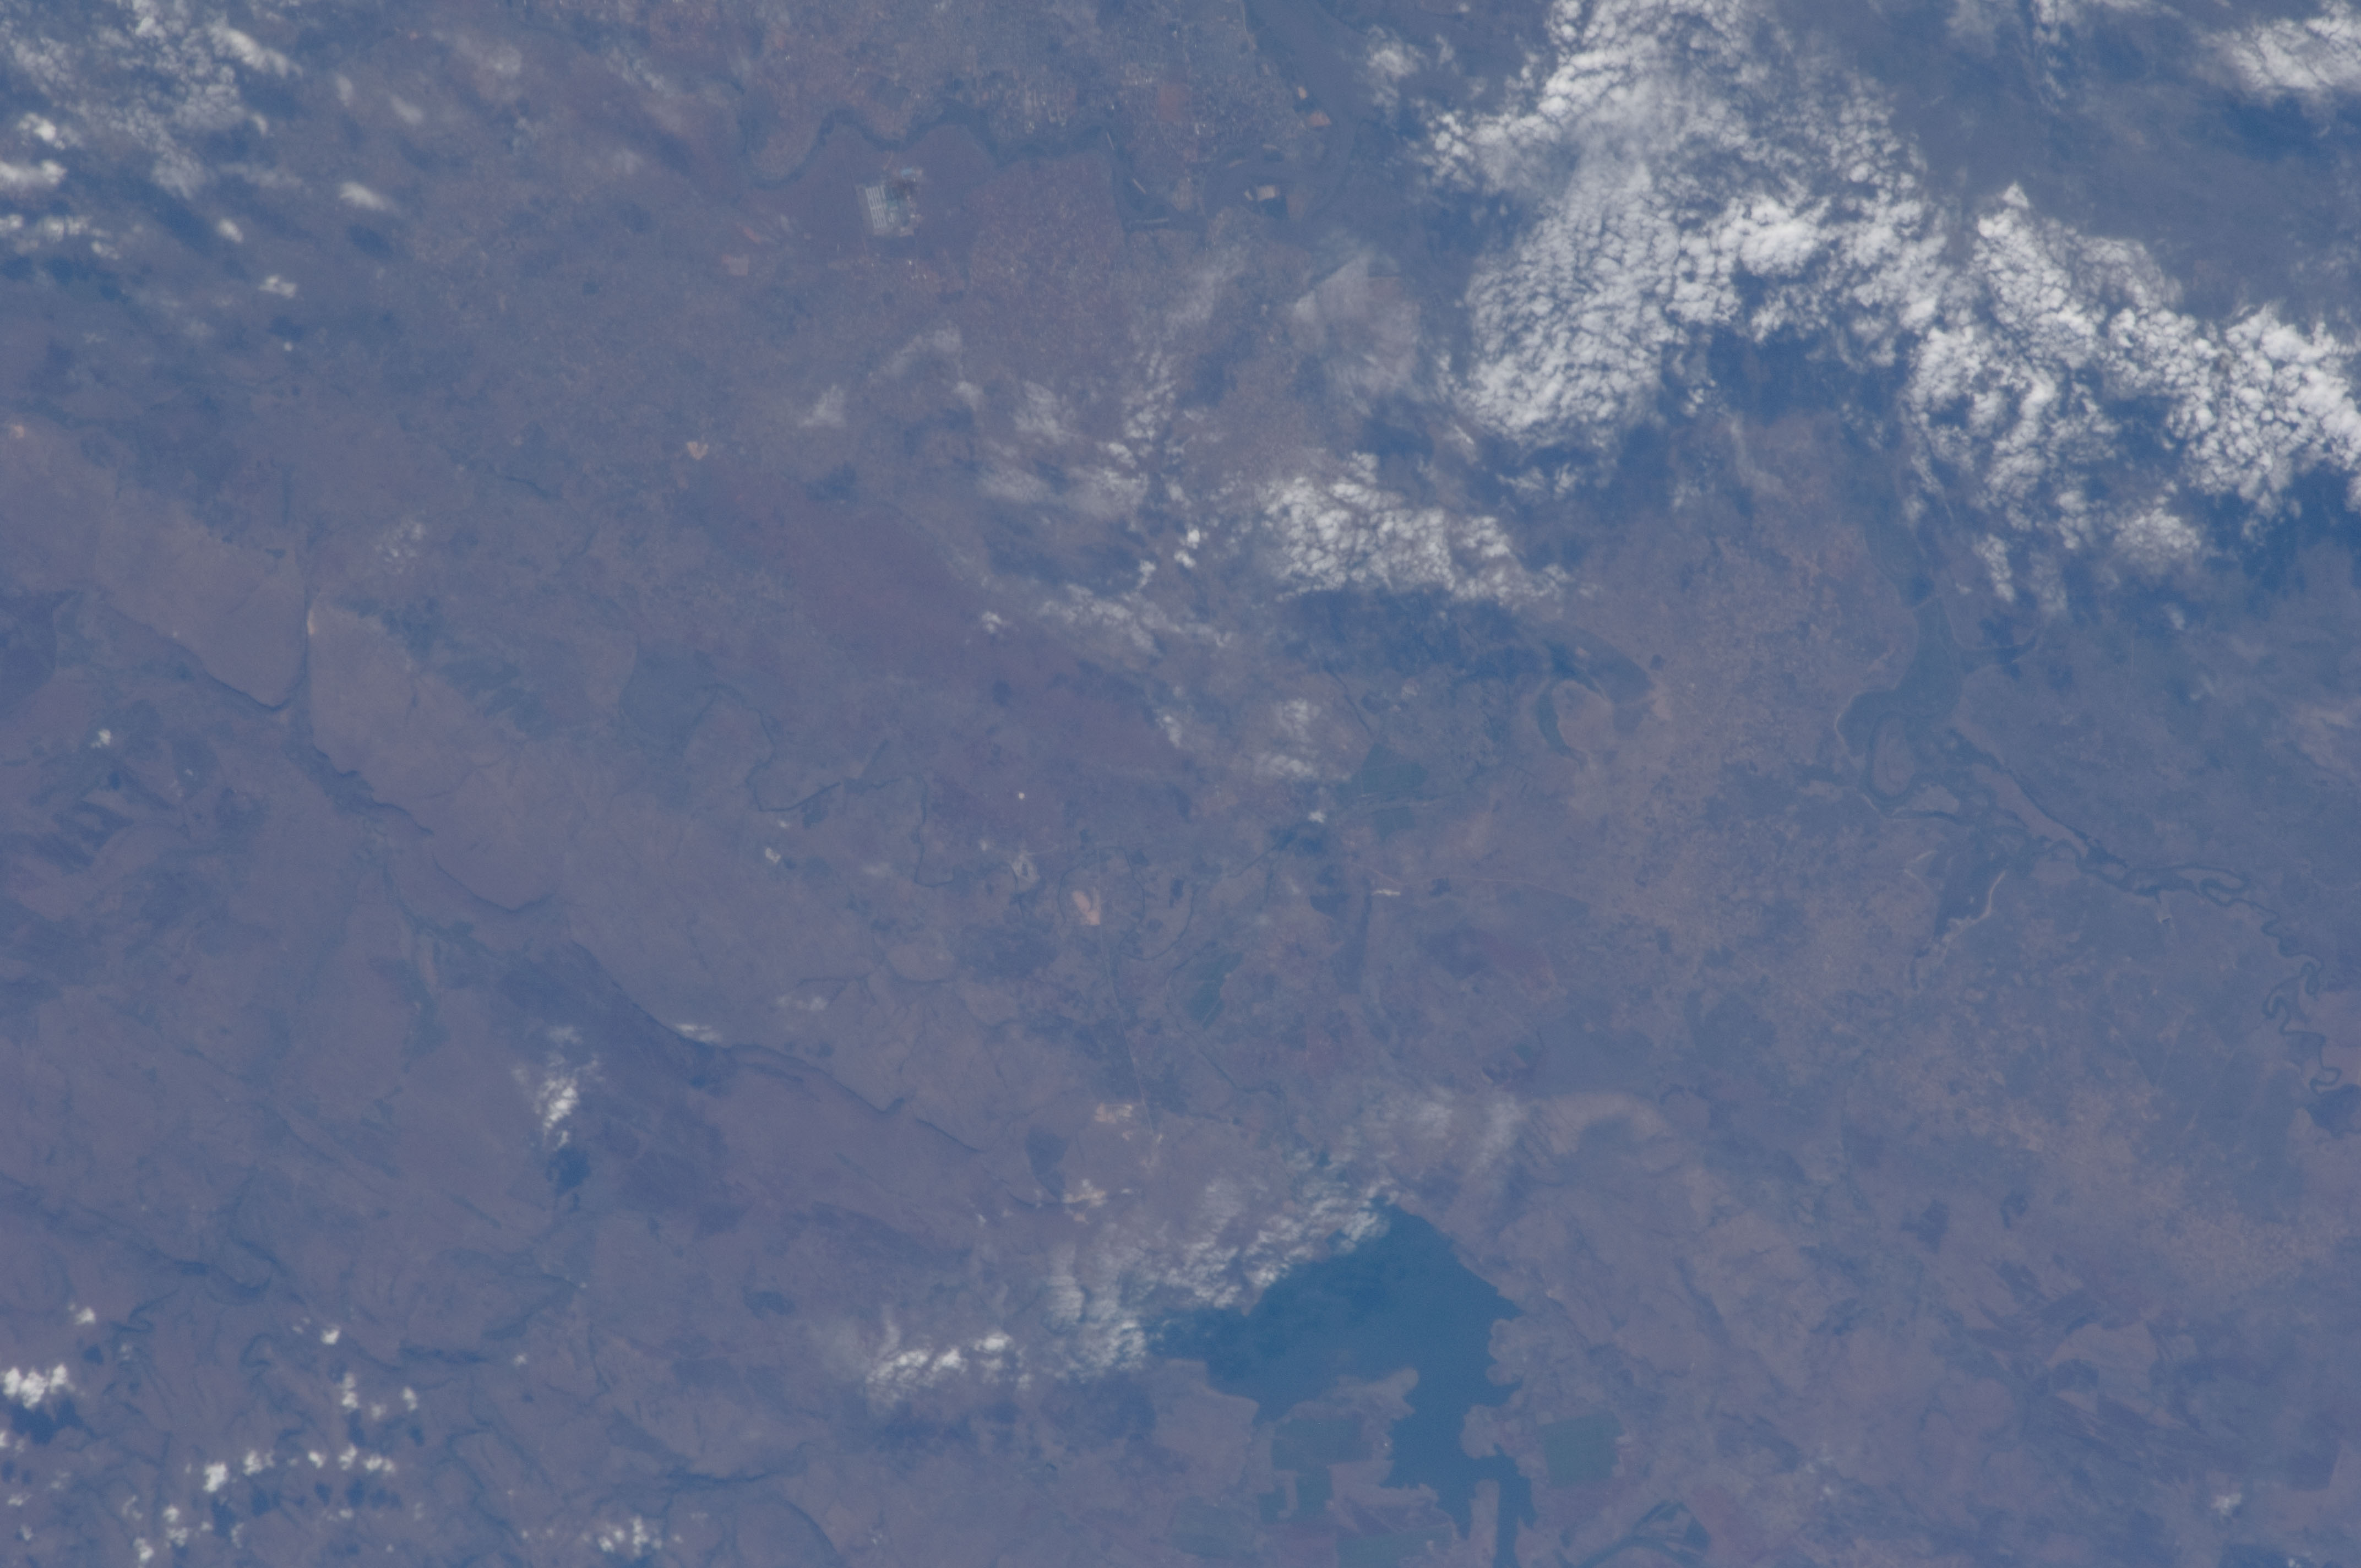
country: MOZAMBIQUE
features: LAKE, AGR., LEBOMBO MTS.
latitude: -26.0
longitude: 32.3
